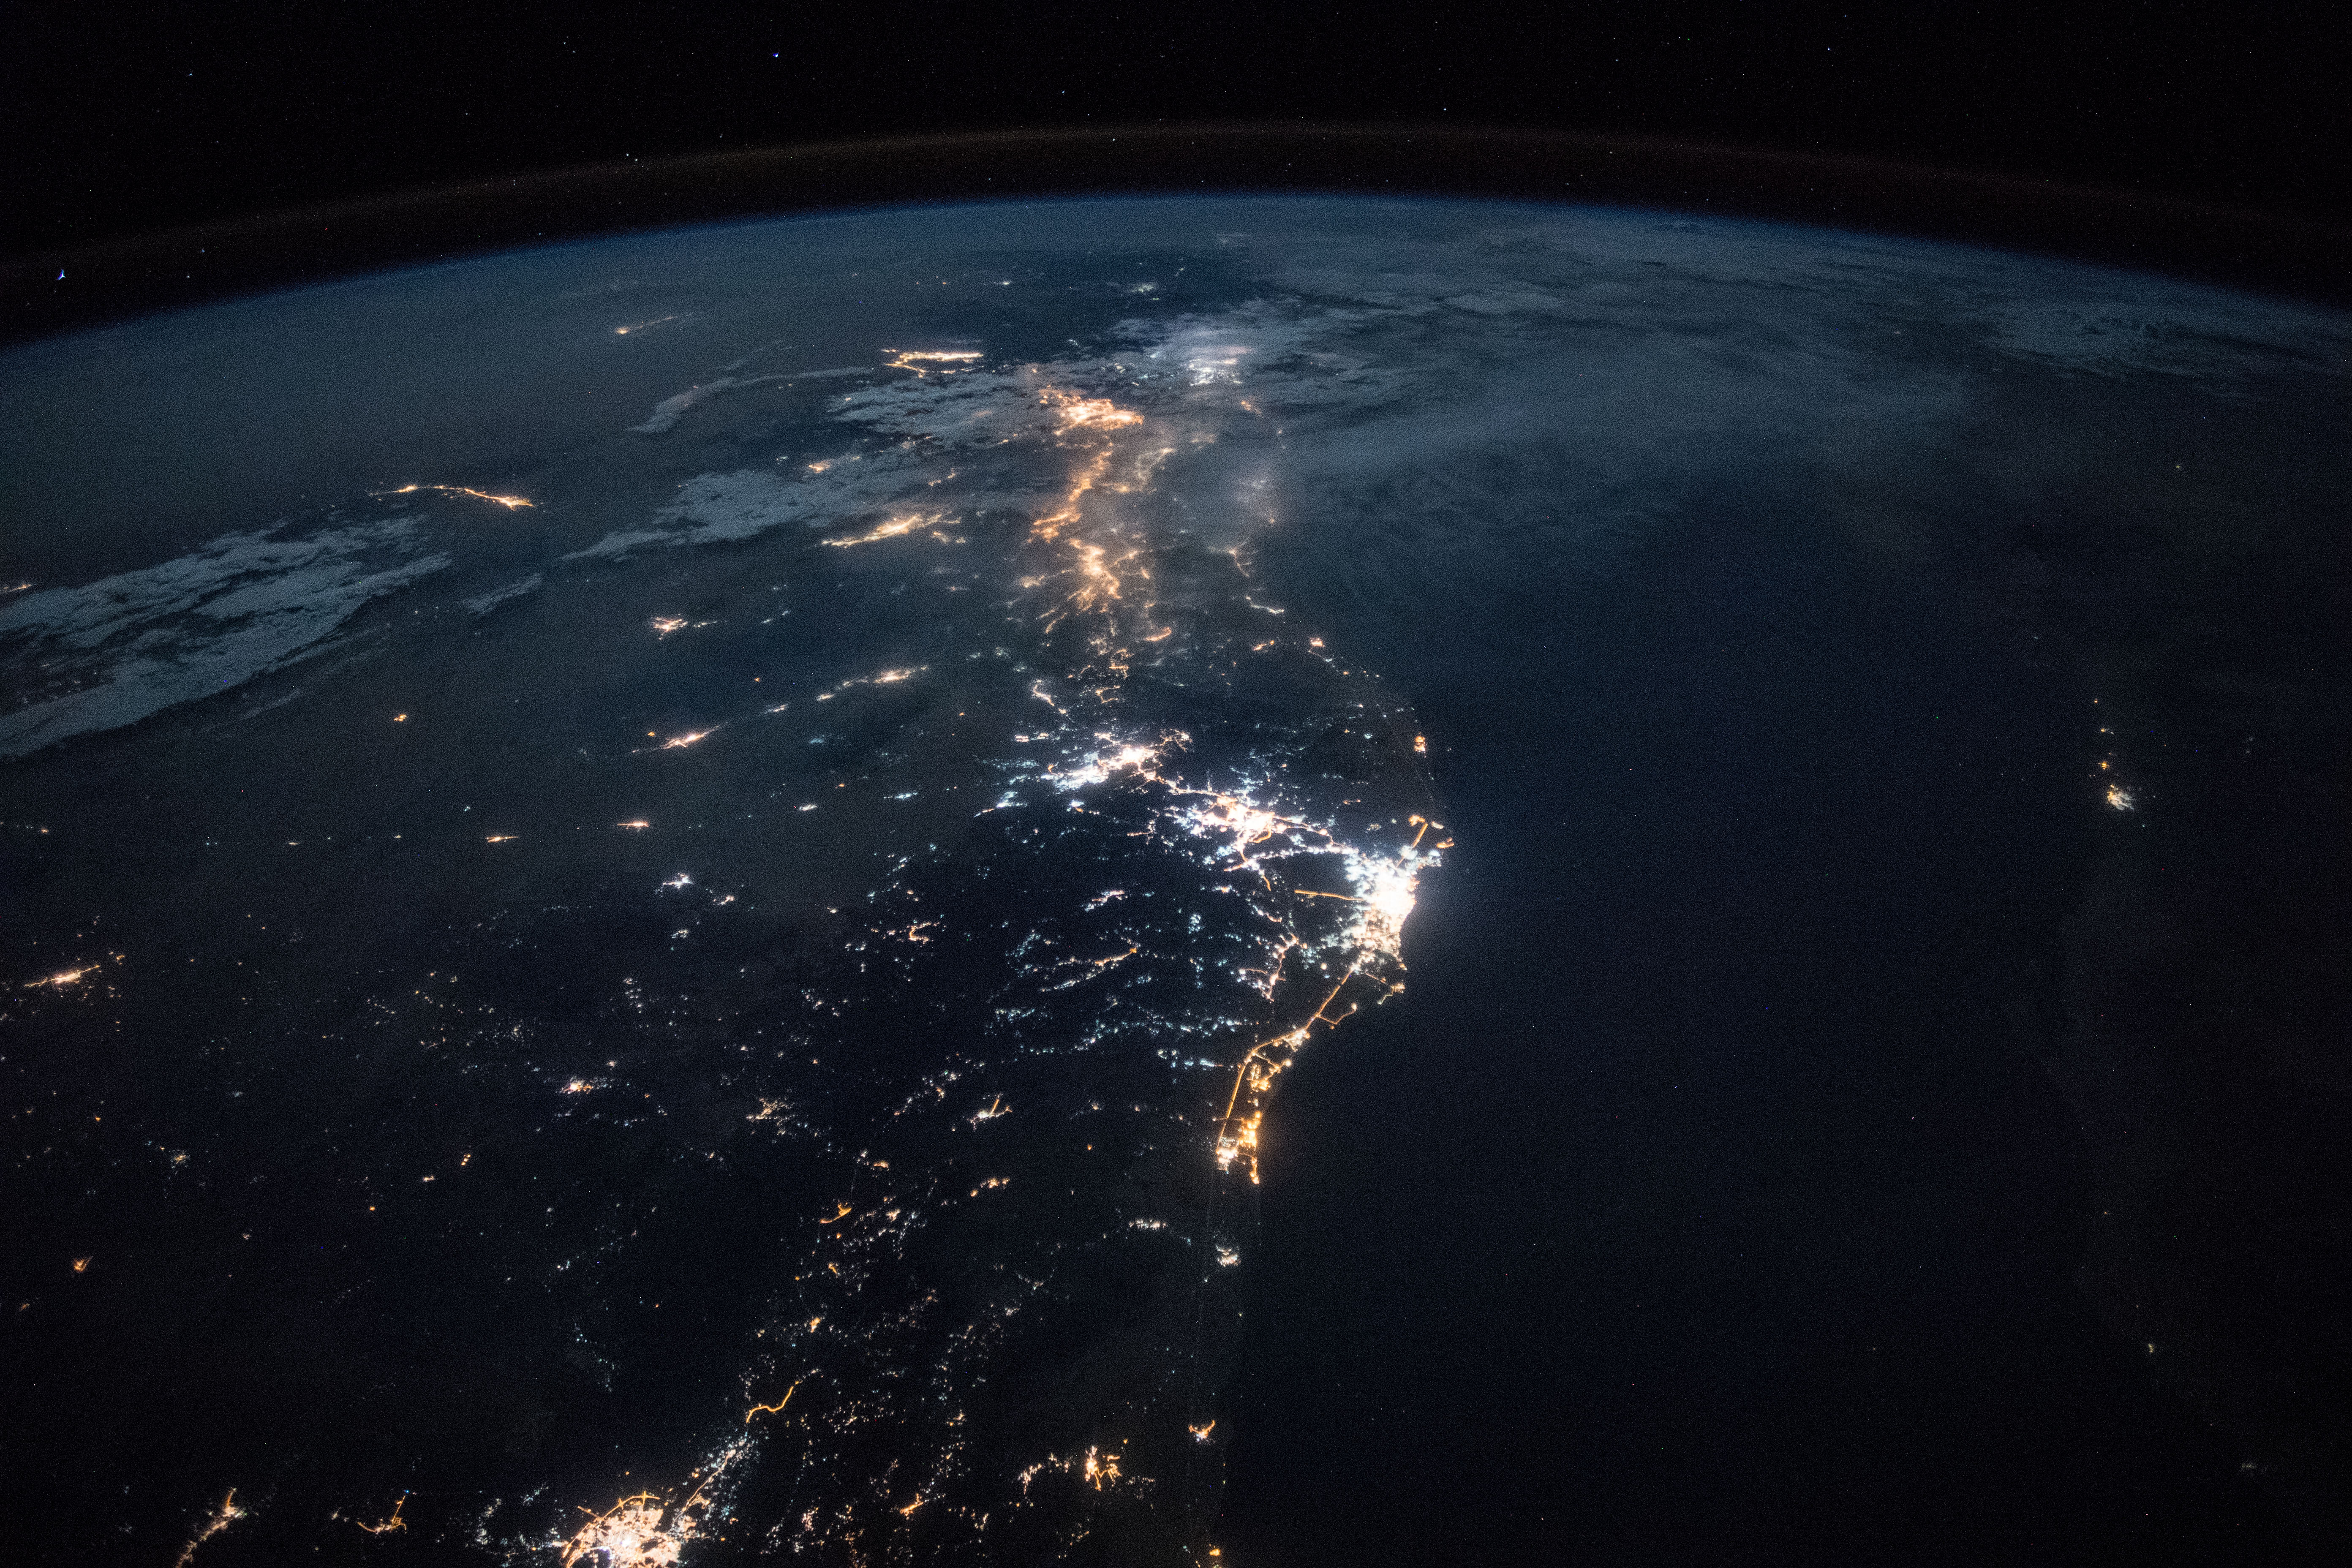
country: SAUDI ARABIA
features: SIGNAL HILL, PORT SUDAN, YANBU CITY, RED SEA, MEDINA CITY, JEDDAH CITY, NUBIAN DESERT, MECCA CITY, NIGHT, EARTH LIMB
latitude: 21.8
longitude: 39.1
